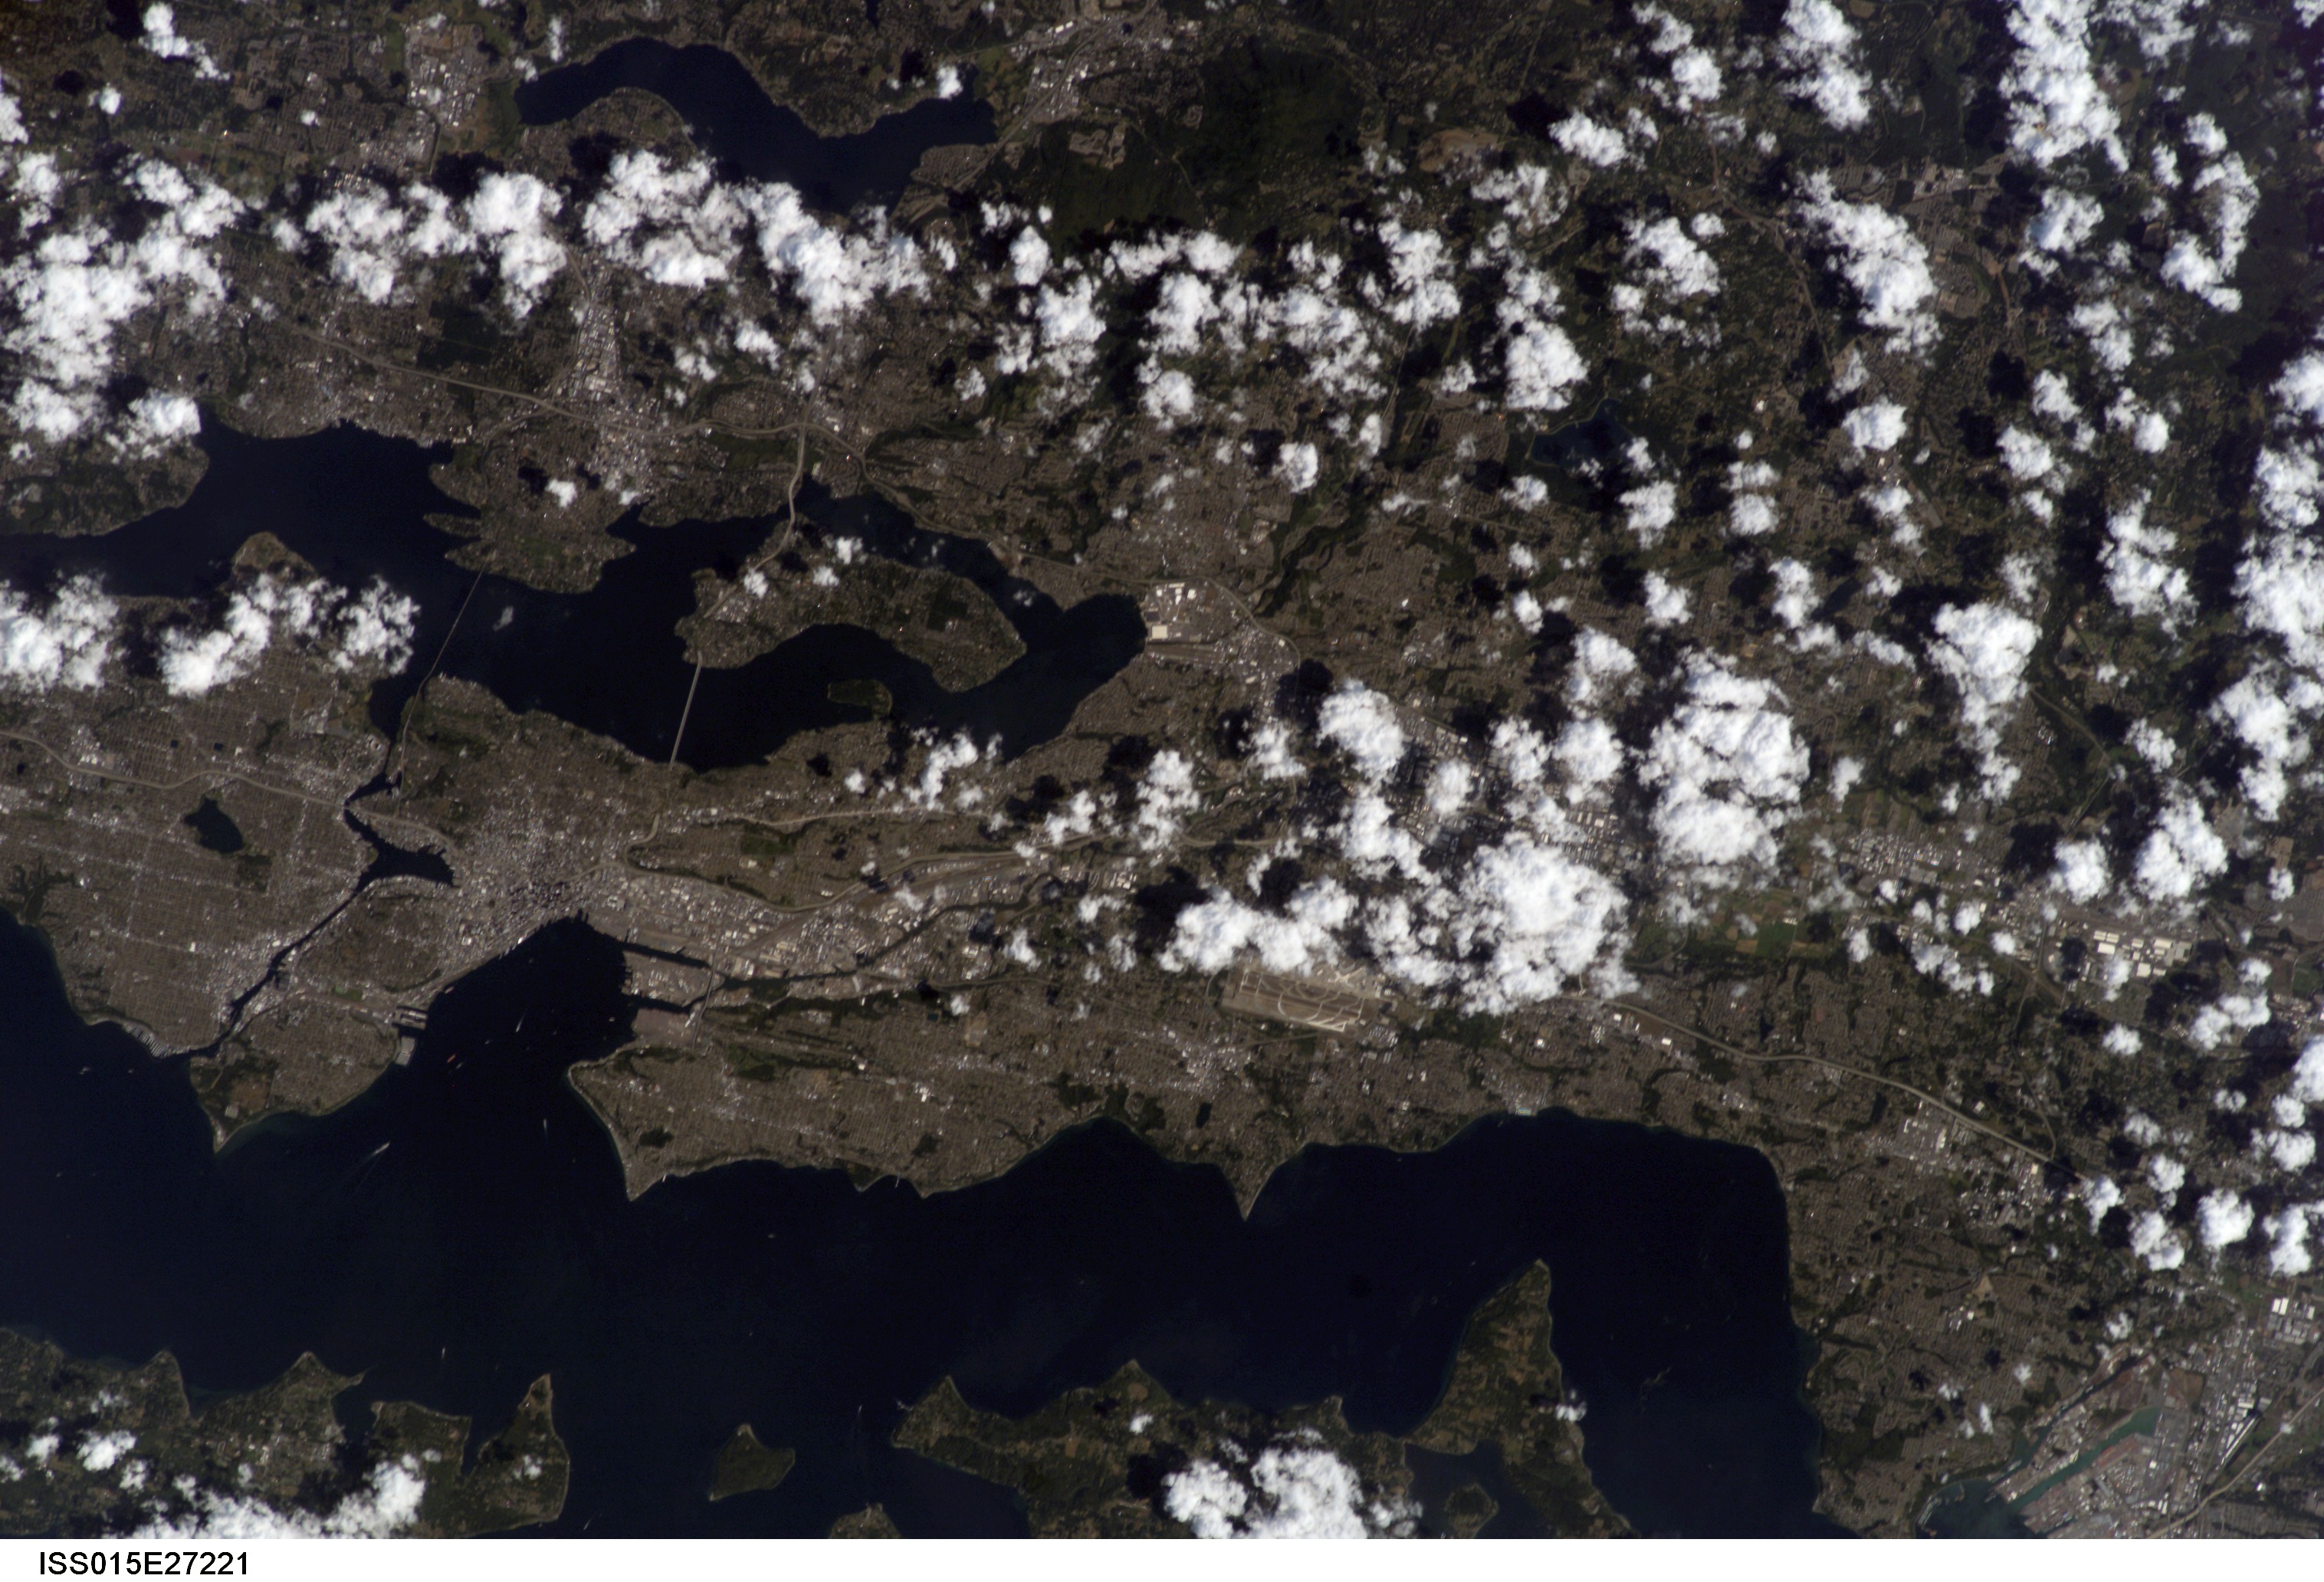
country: USA-WASHINGTON
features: SEATTLE, L. WASHINGTON, PUGET SOUND
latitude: 47.5
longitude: -122.3
